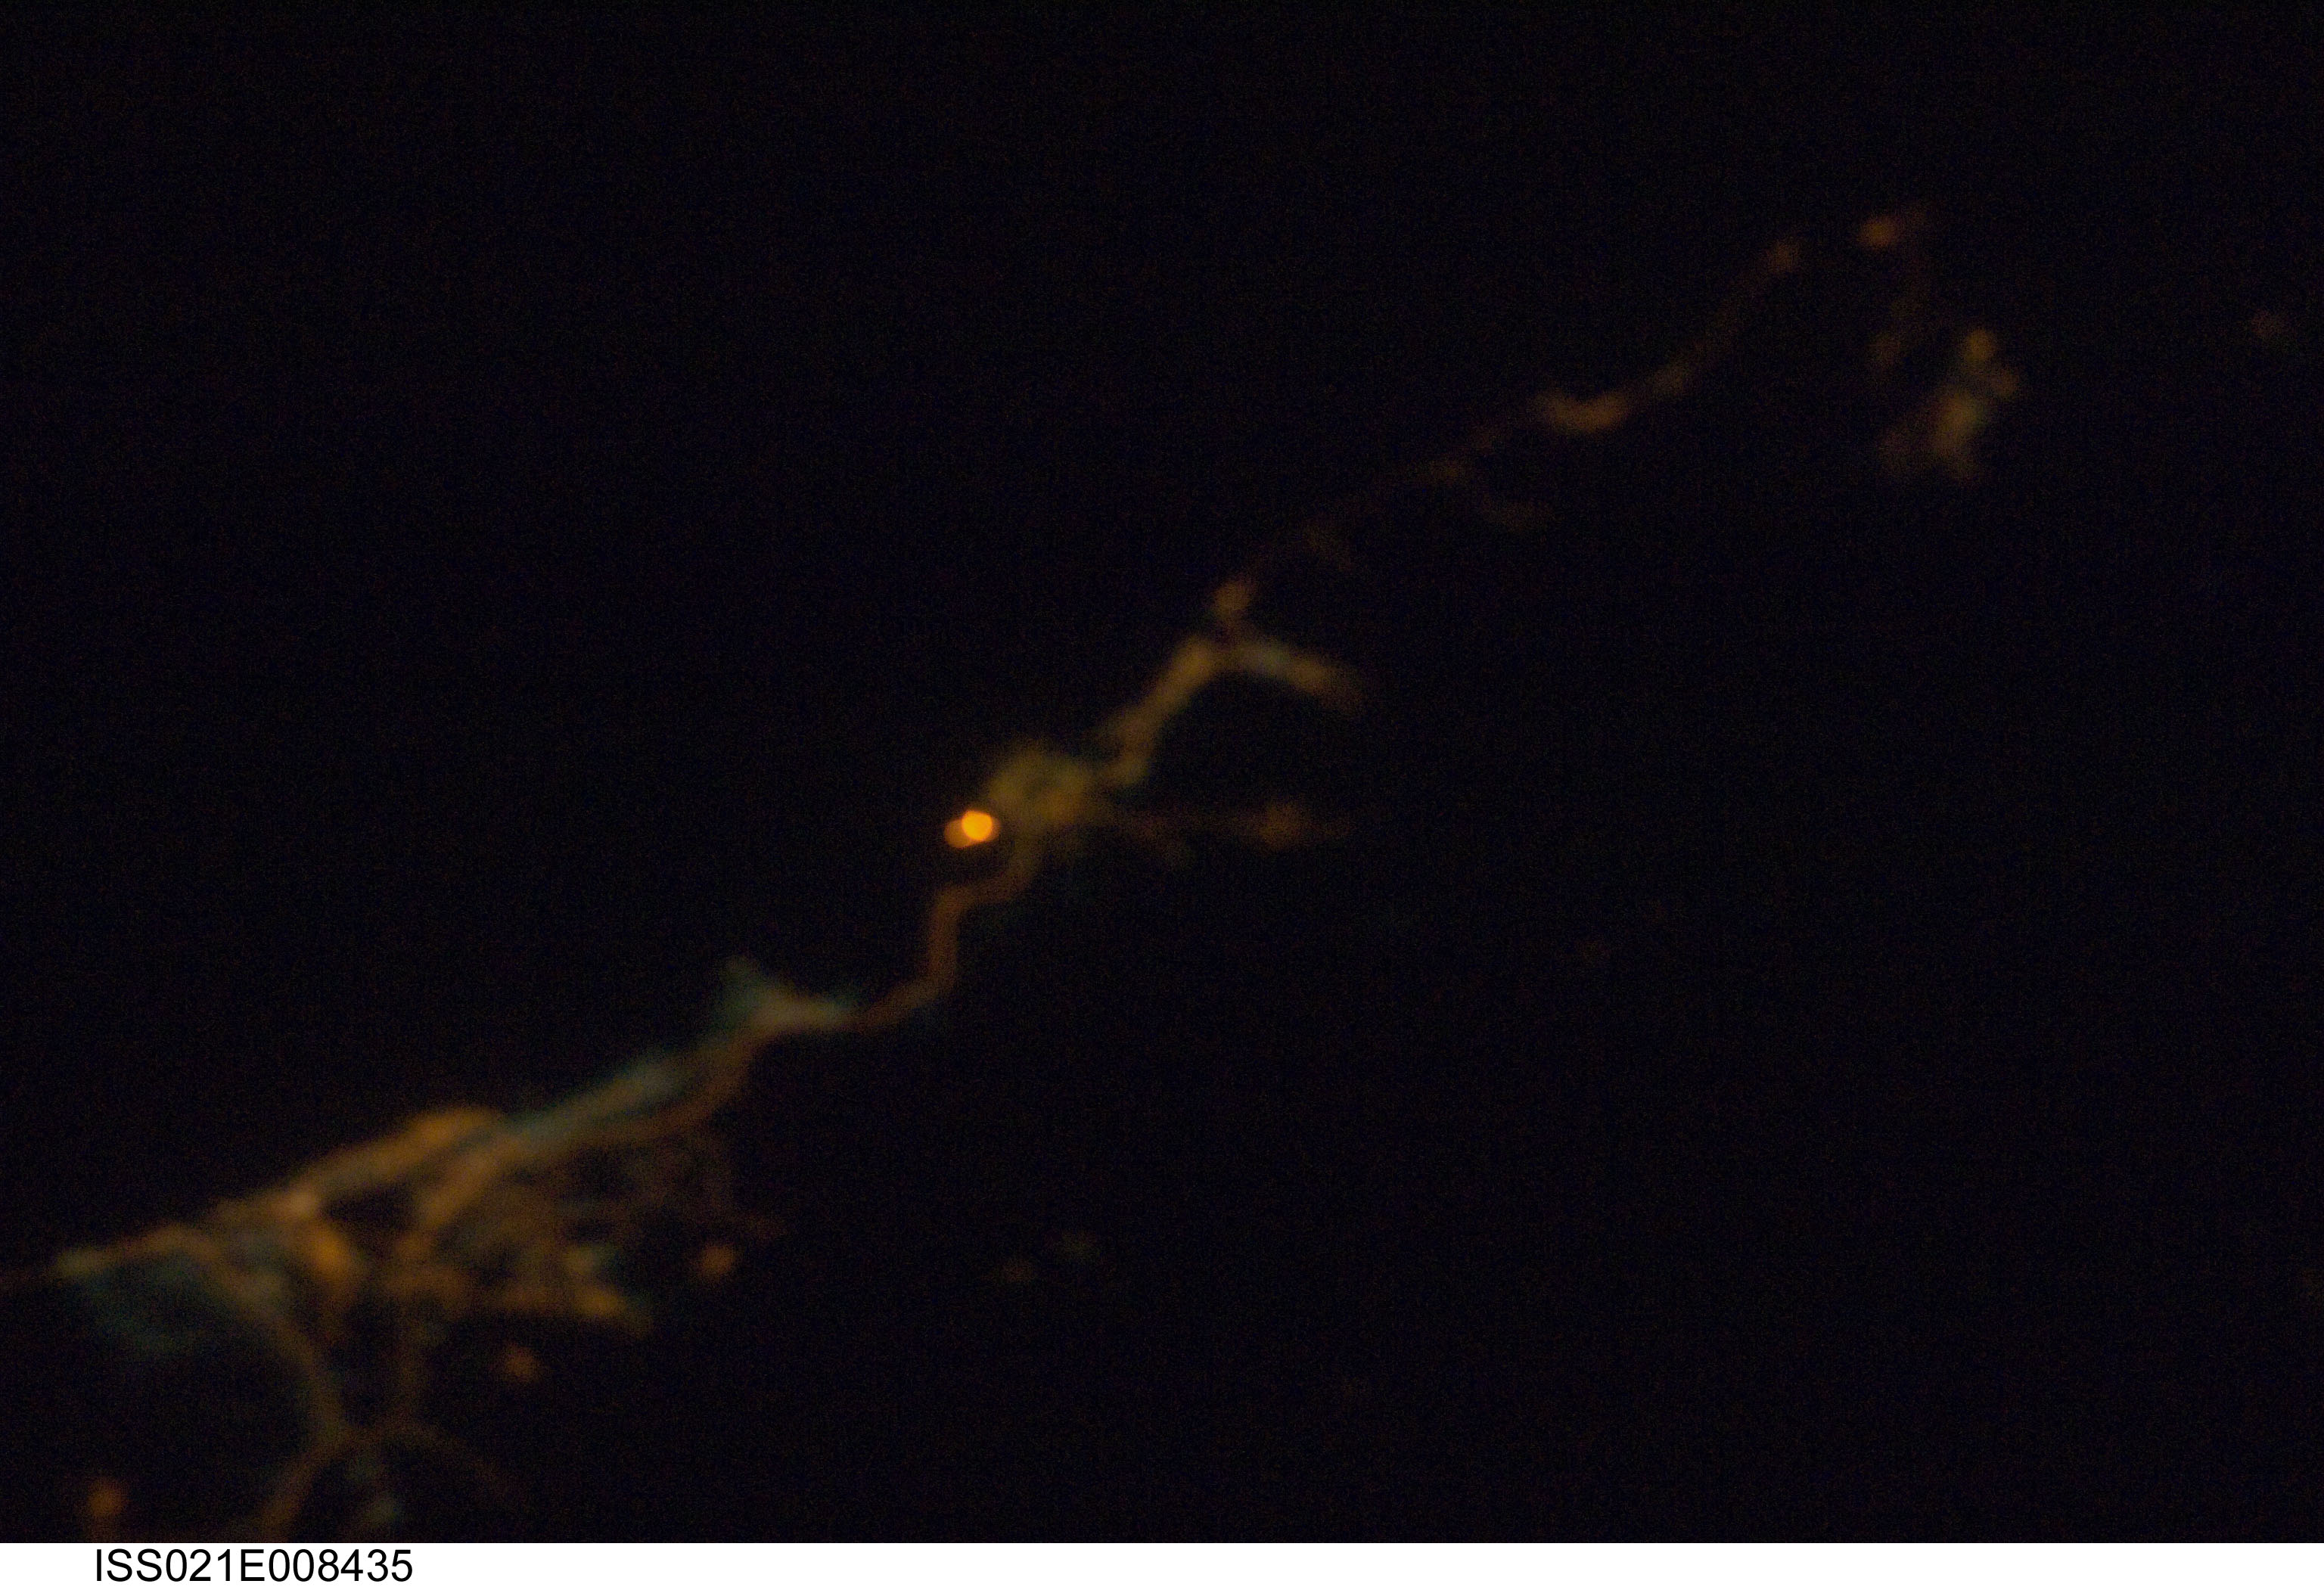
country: UNITED ARAB EMIRATES
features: RAS AL-KHAIMAH - GHALILAH AREA AT NIGHT, SOFT
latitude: 26.0
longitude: 56.1
